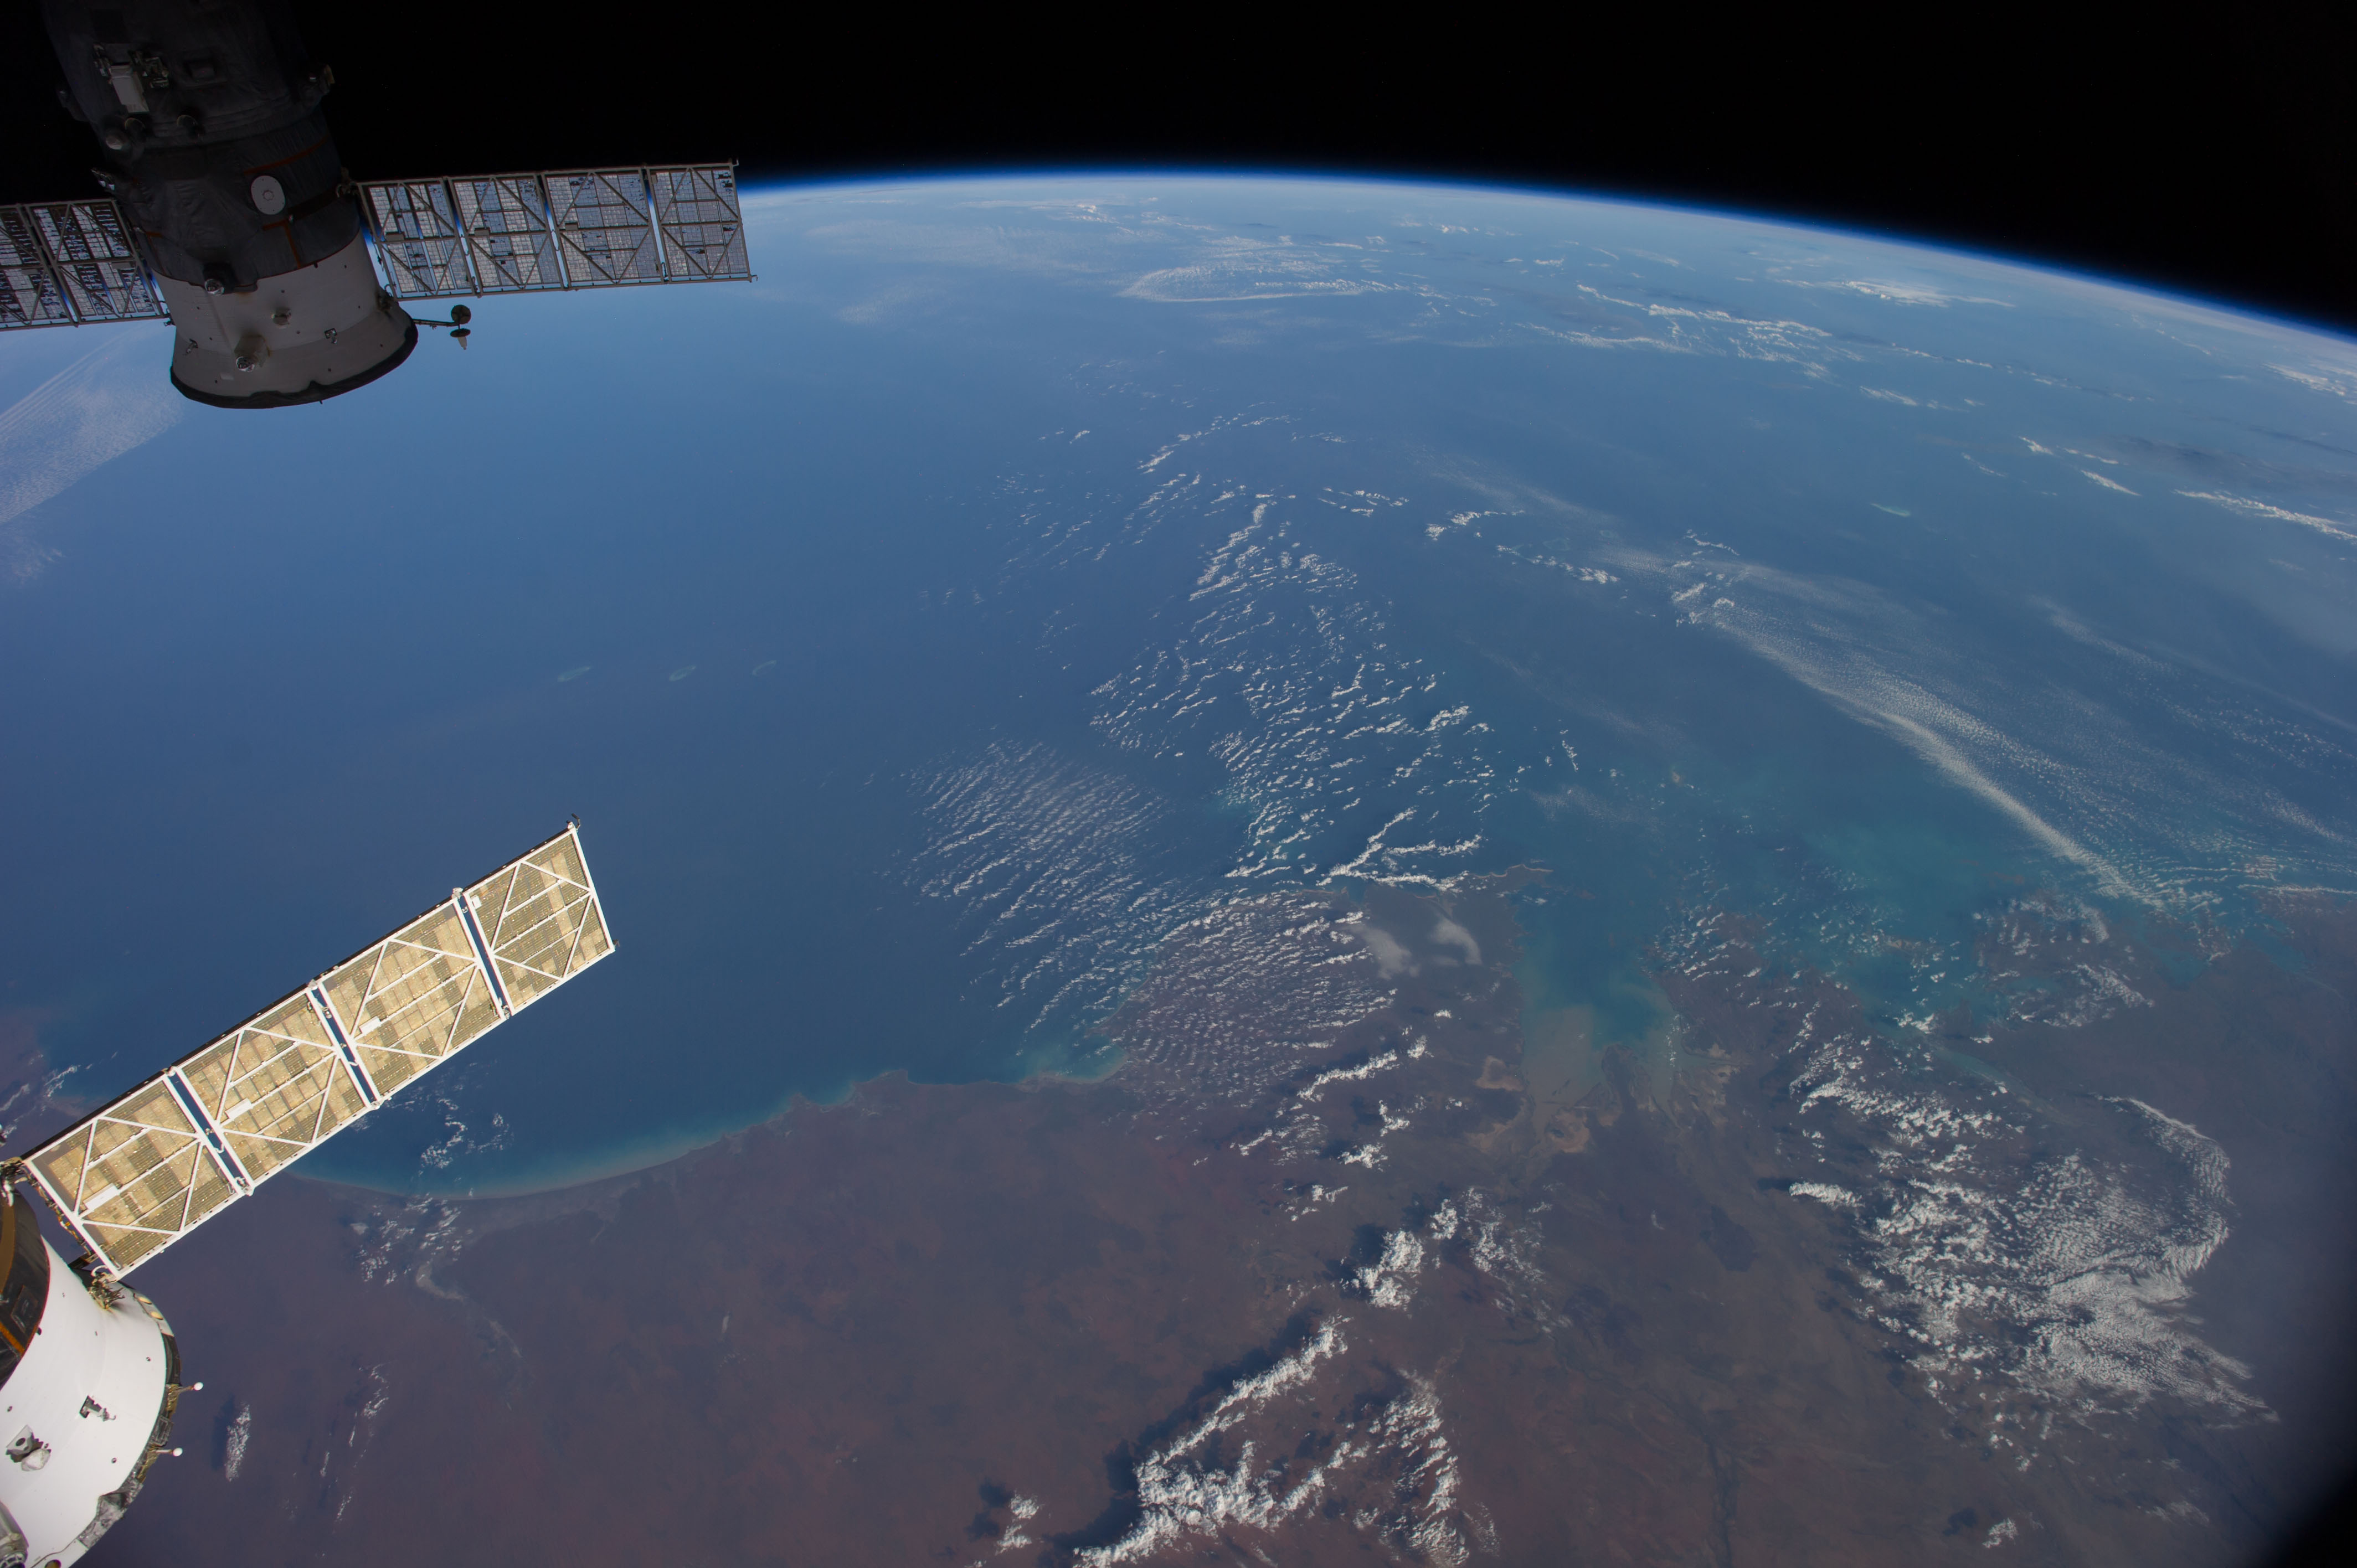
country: AUSTRALIA-WA
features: INDIAN O., KING SOUND, ATMOSPHERIC LIMB
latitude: -17.0
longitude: 121.5
